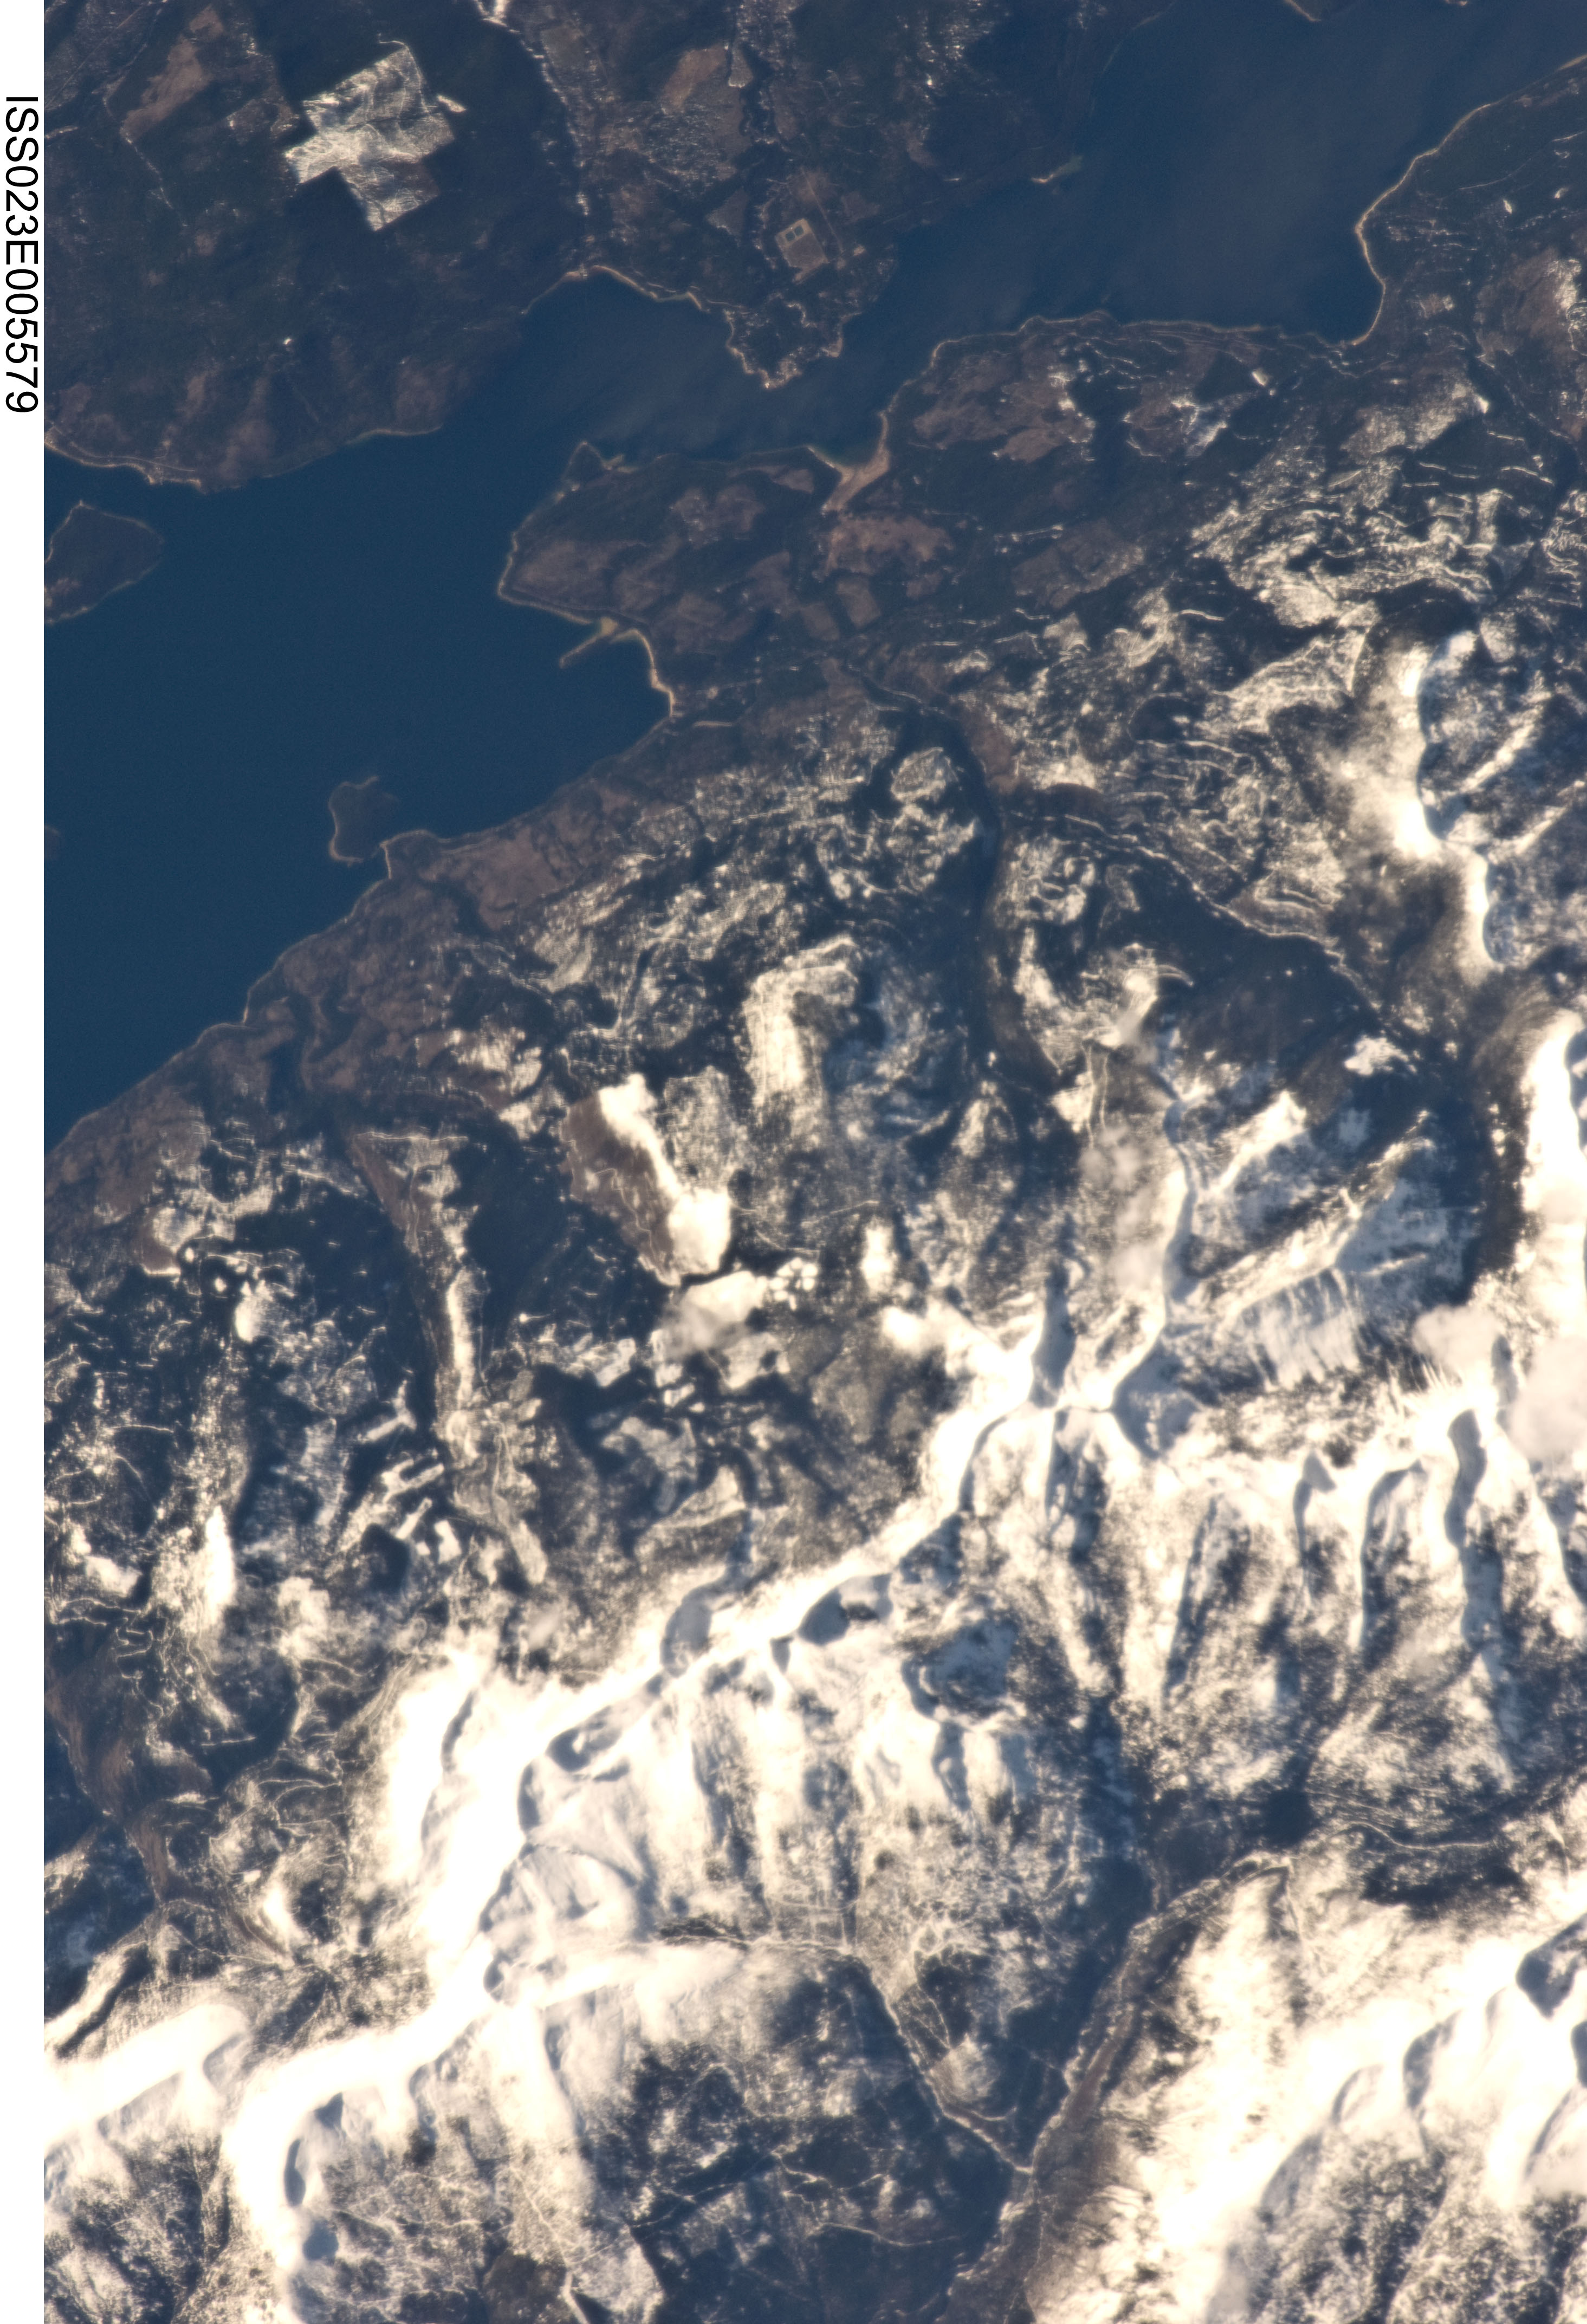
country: USA-IDAHO
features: SELKIRK MOUNTAINS, PRIEST LAKE
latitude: 48.6
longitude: -116.7
